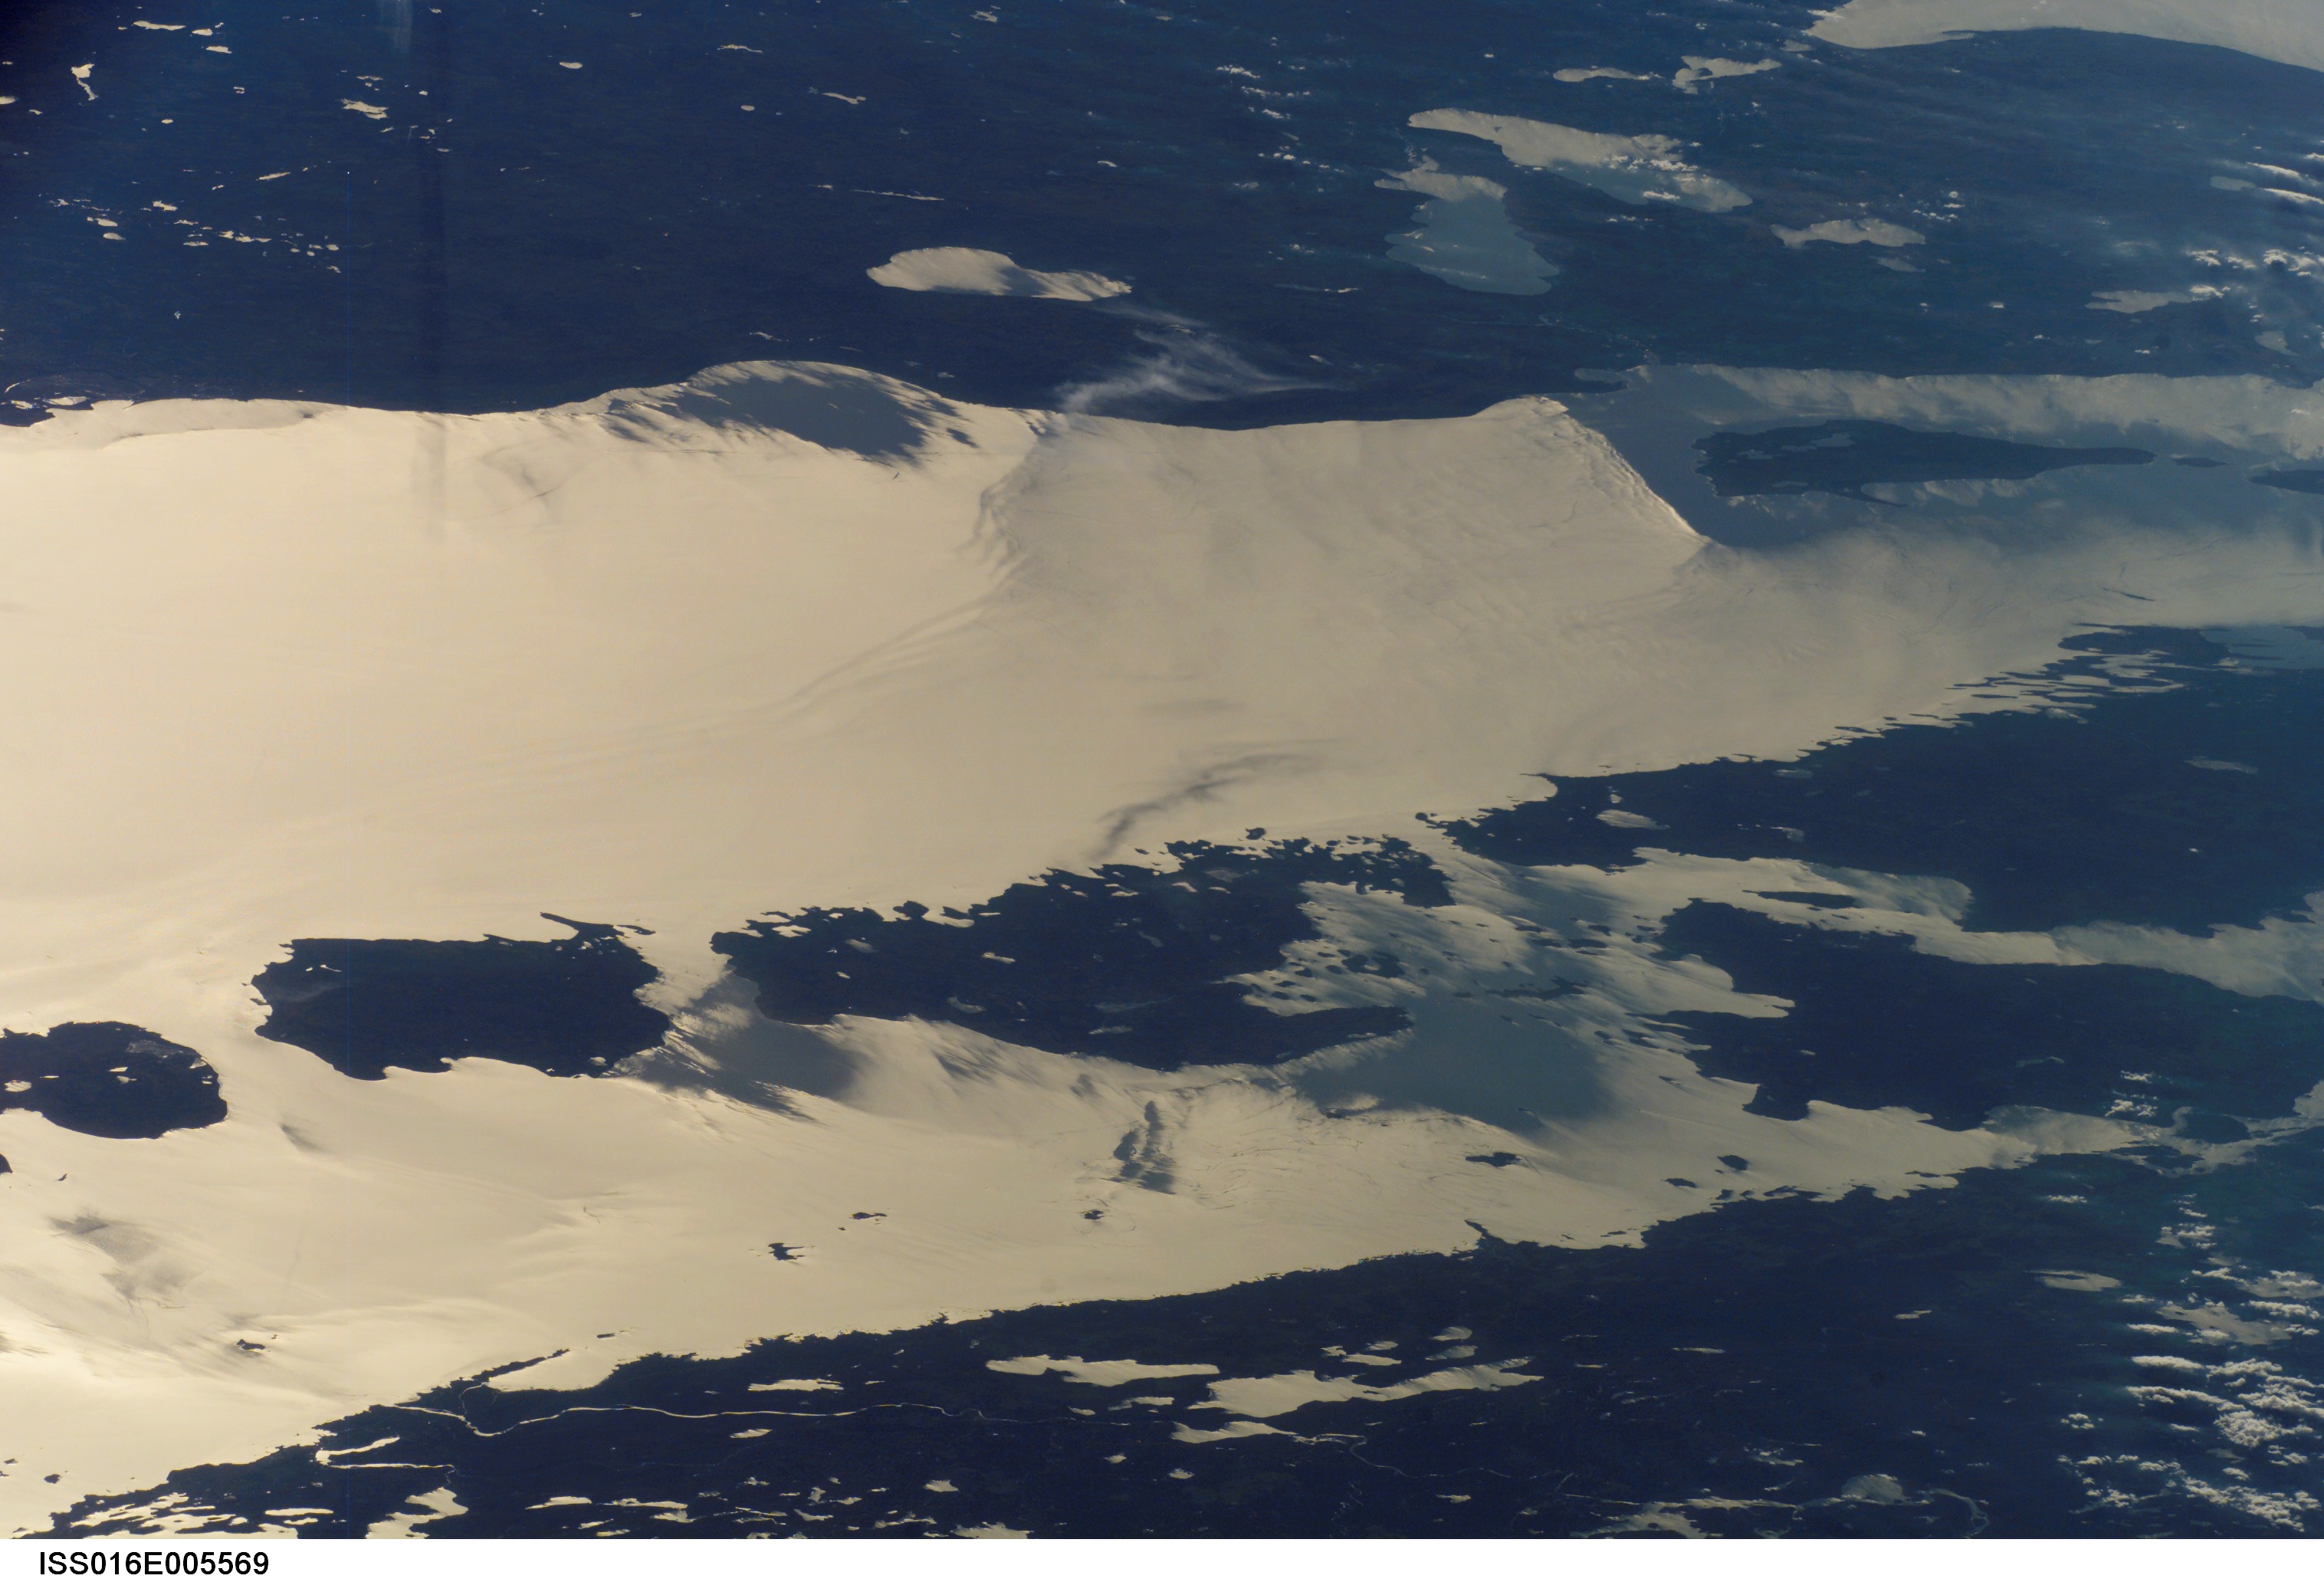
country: USA-MICHIGAN
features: LAKE HURON, GLINT, ISLANDS
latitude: 46.0
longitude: -83.5
